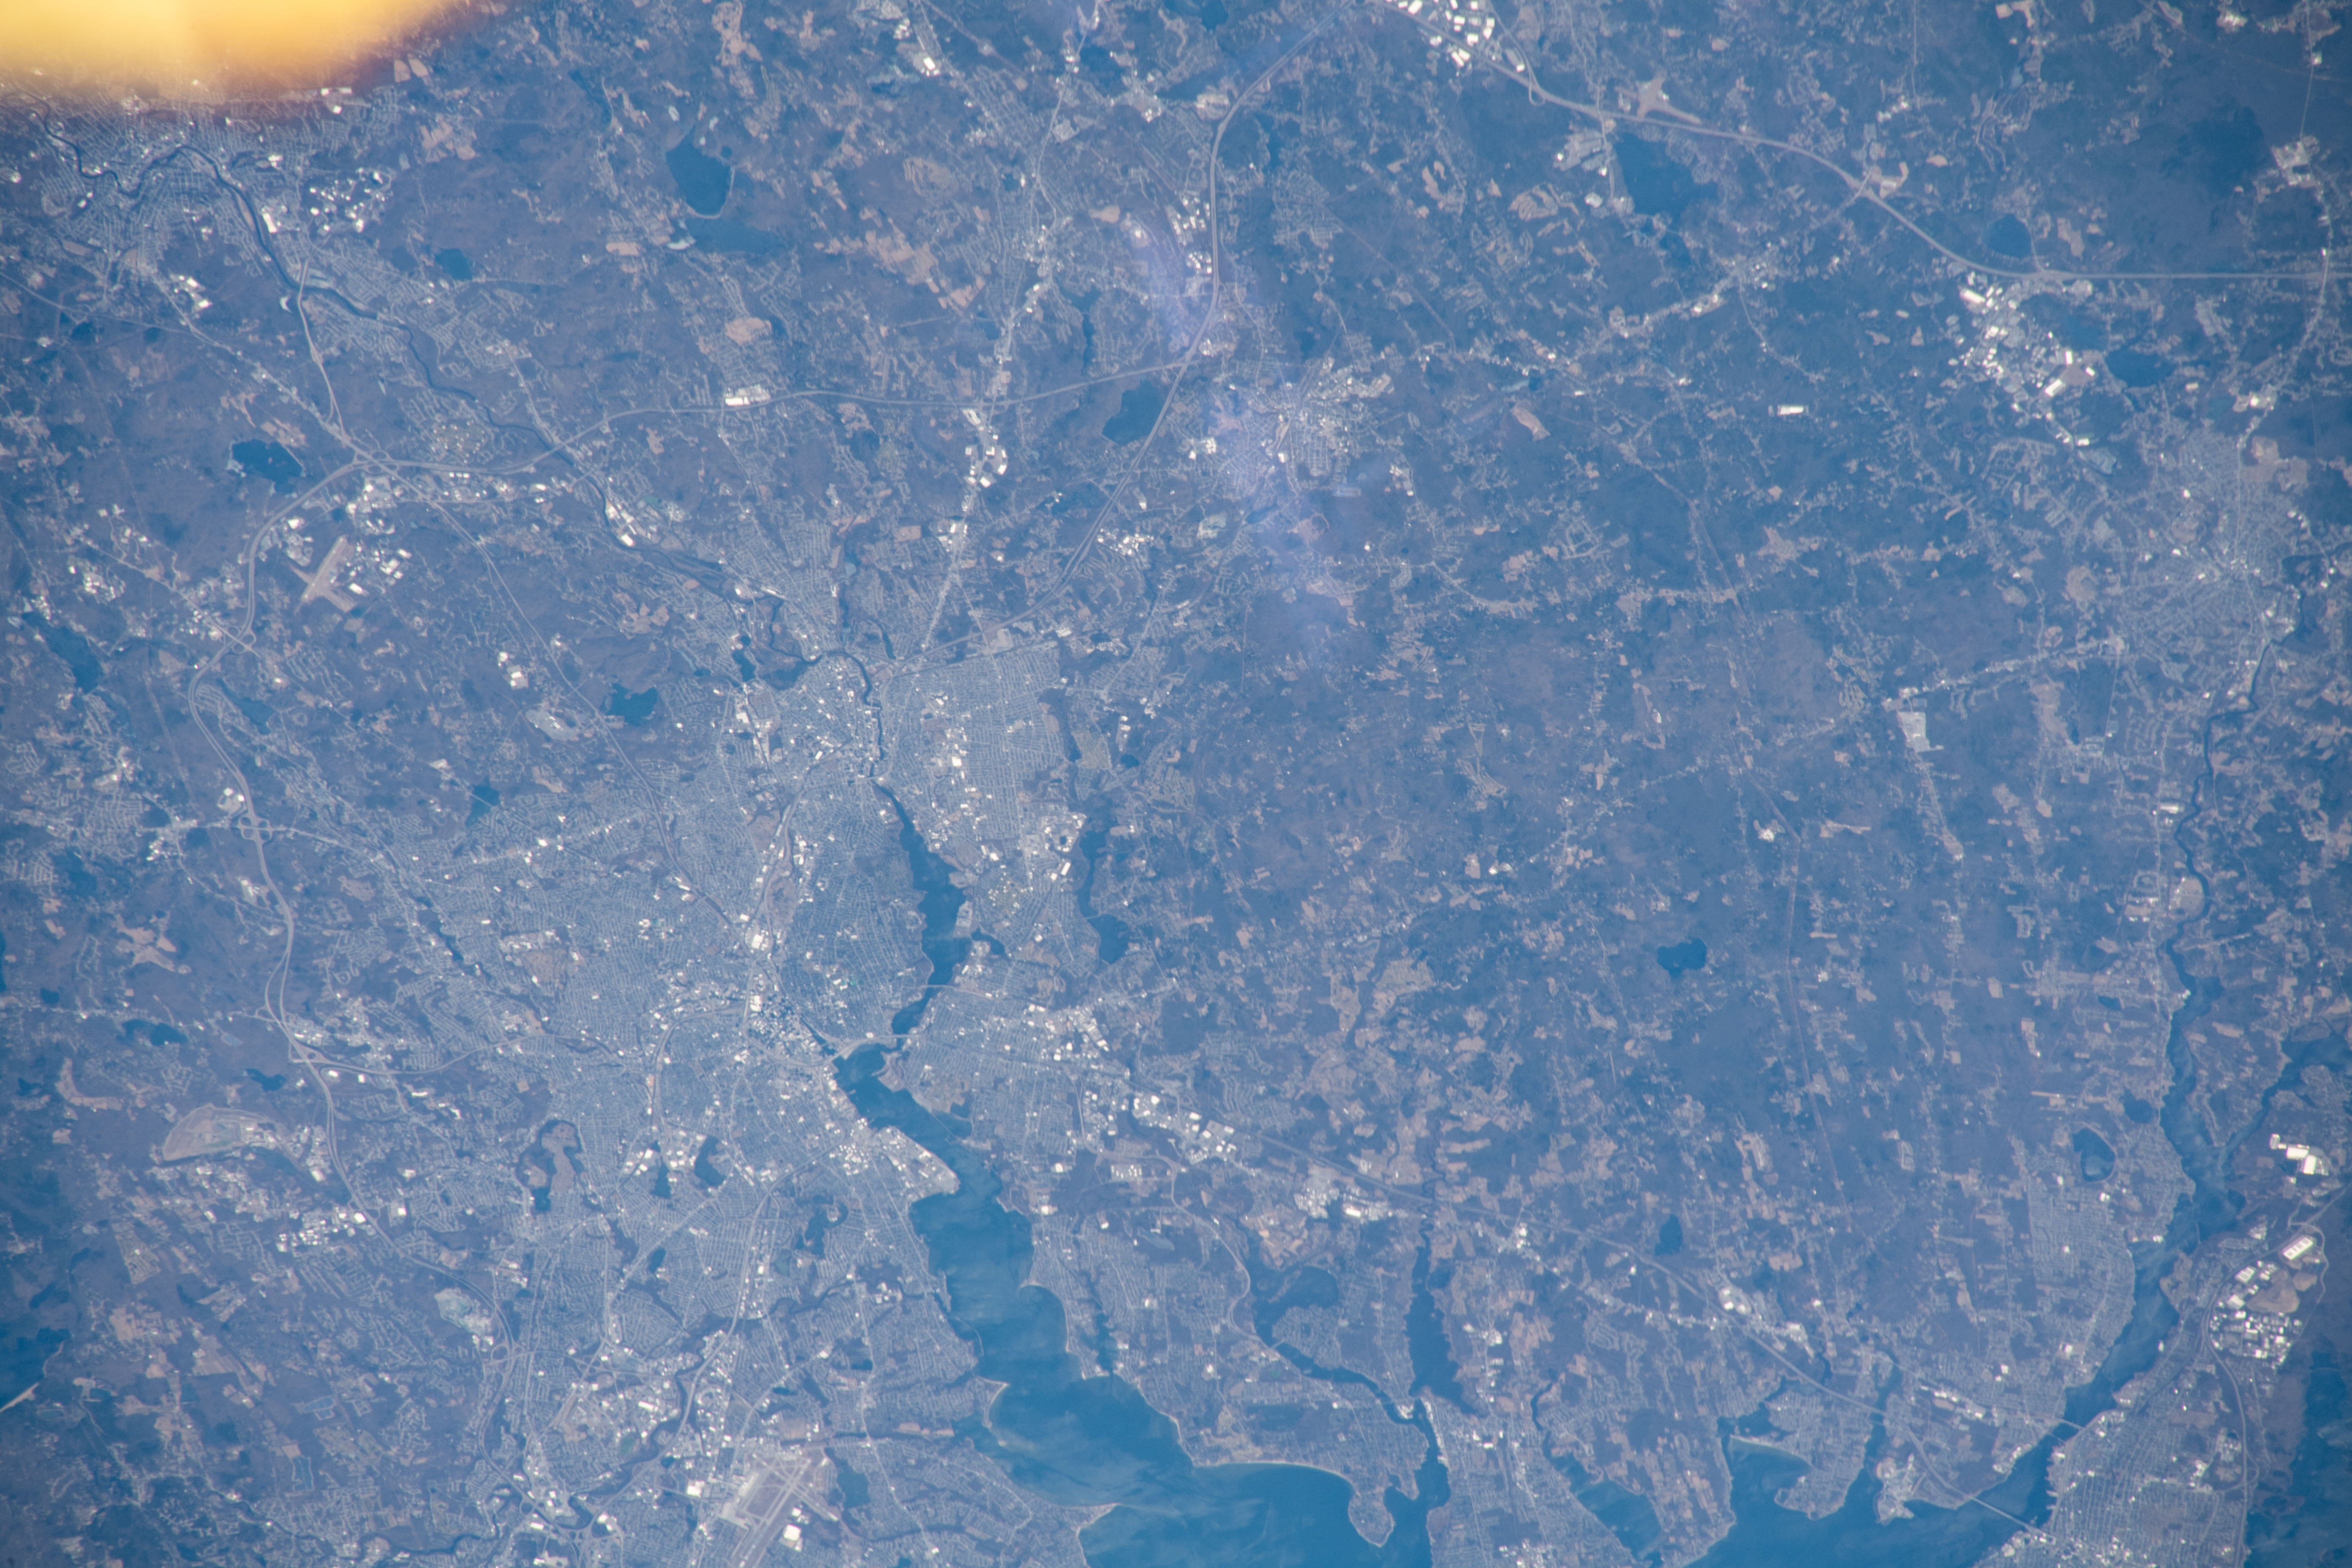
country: USA-MASSACHUSETTS
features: SEEKONK, PAWTUCKET, PROVIDENCE, BARRINGTON, ISS
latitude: 41.9
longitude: -71.3
